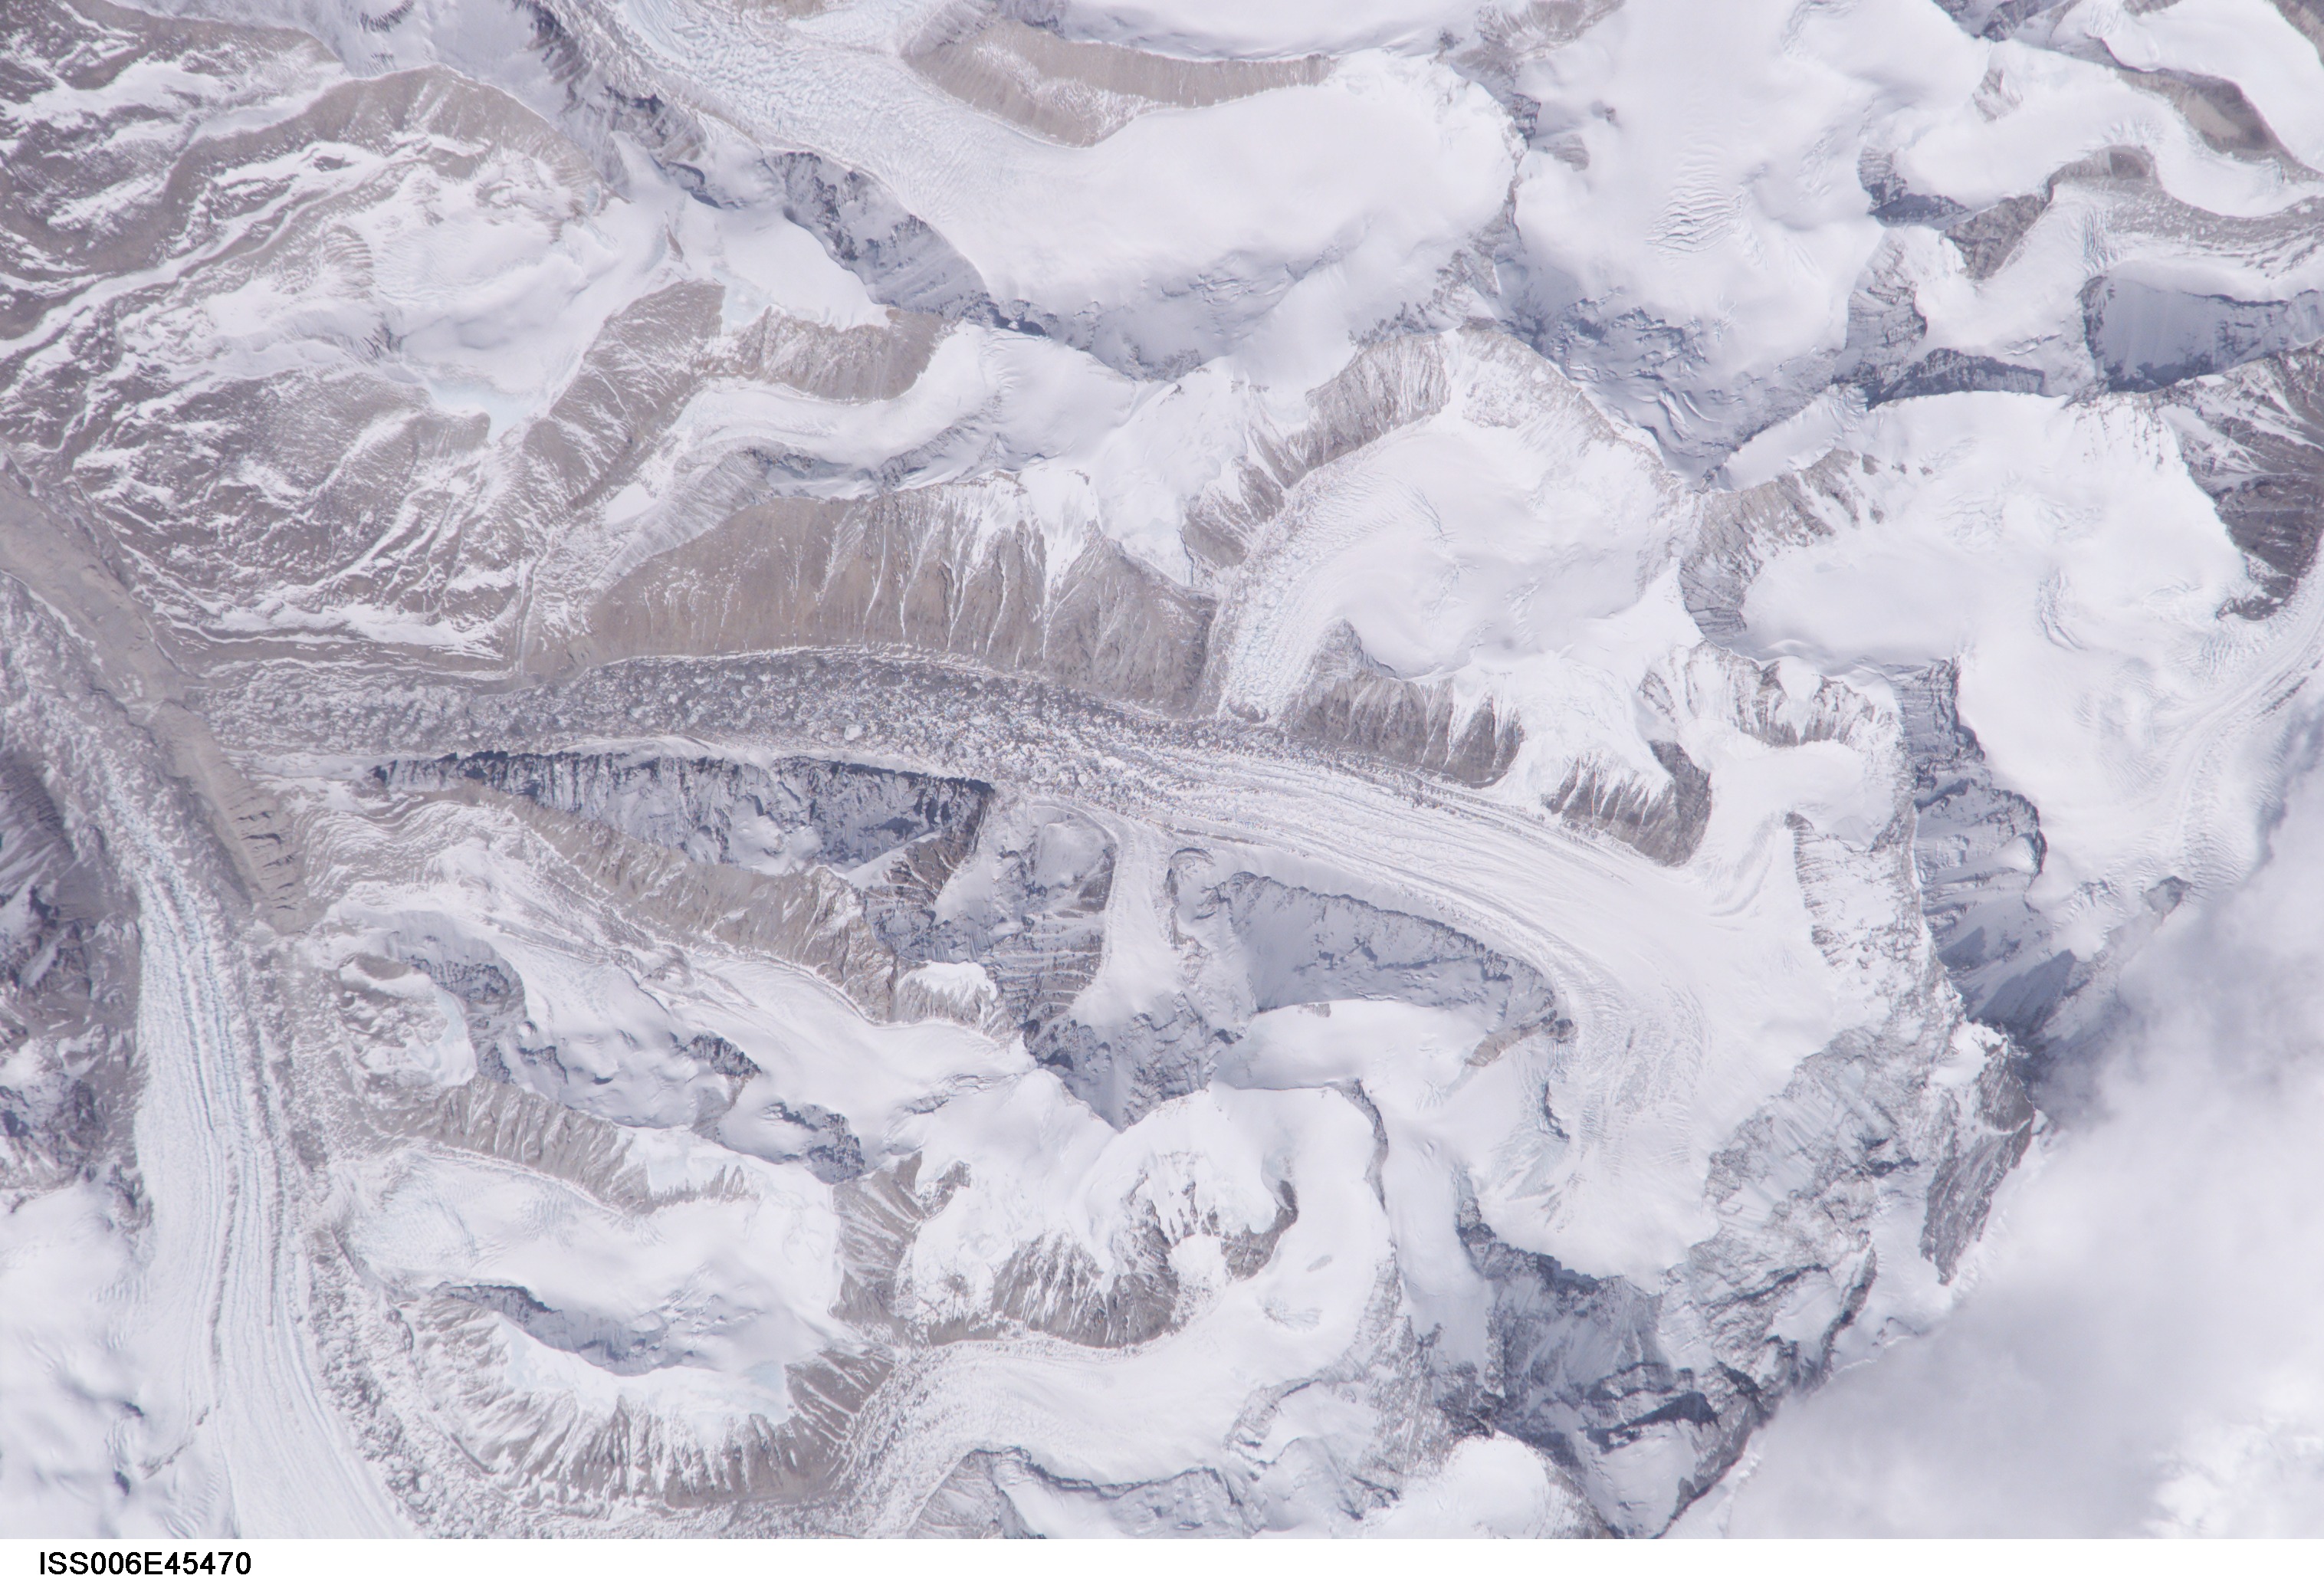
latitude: 28.0
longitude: 86.5
